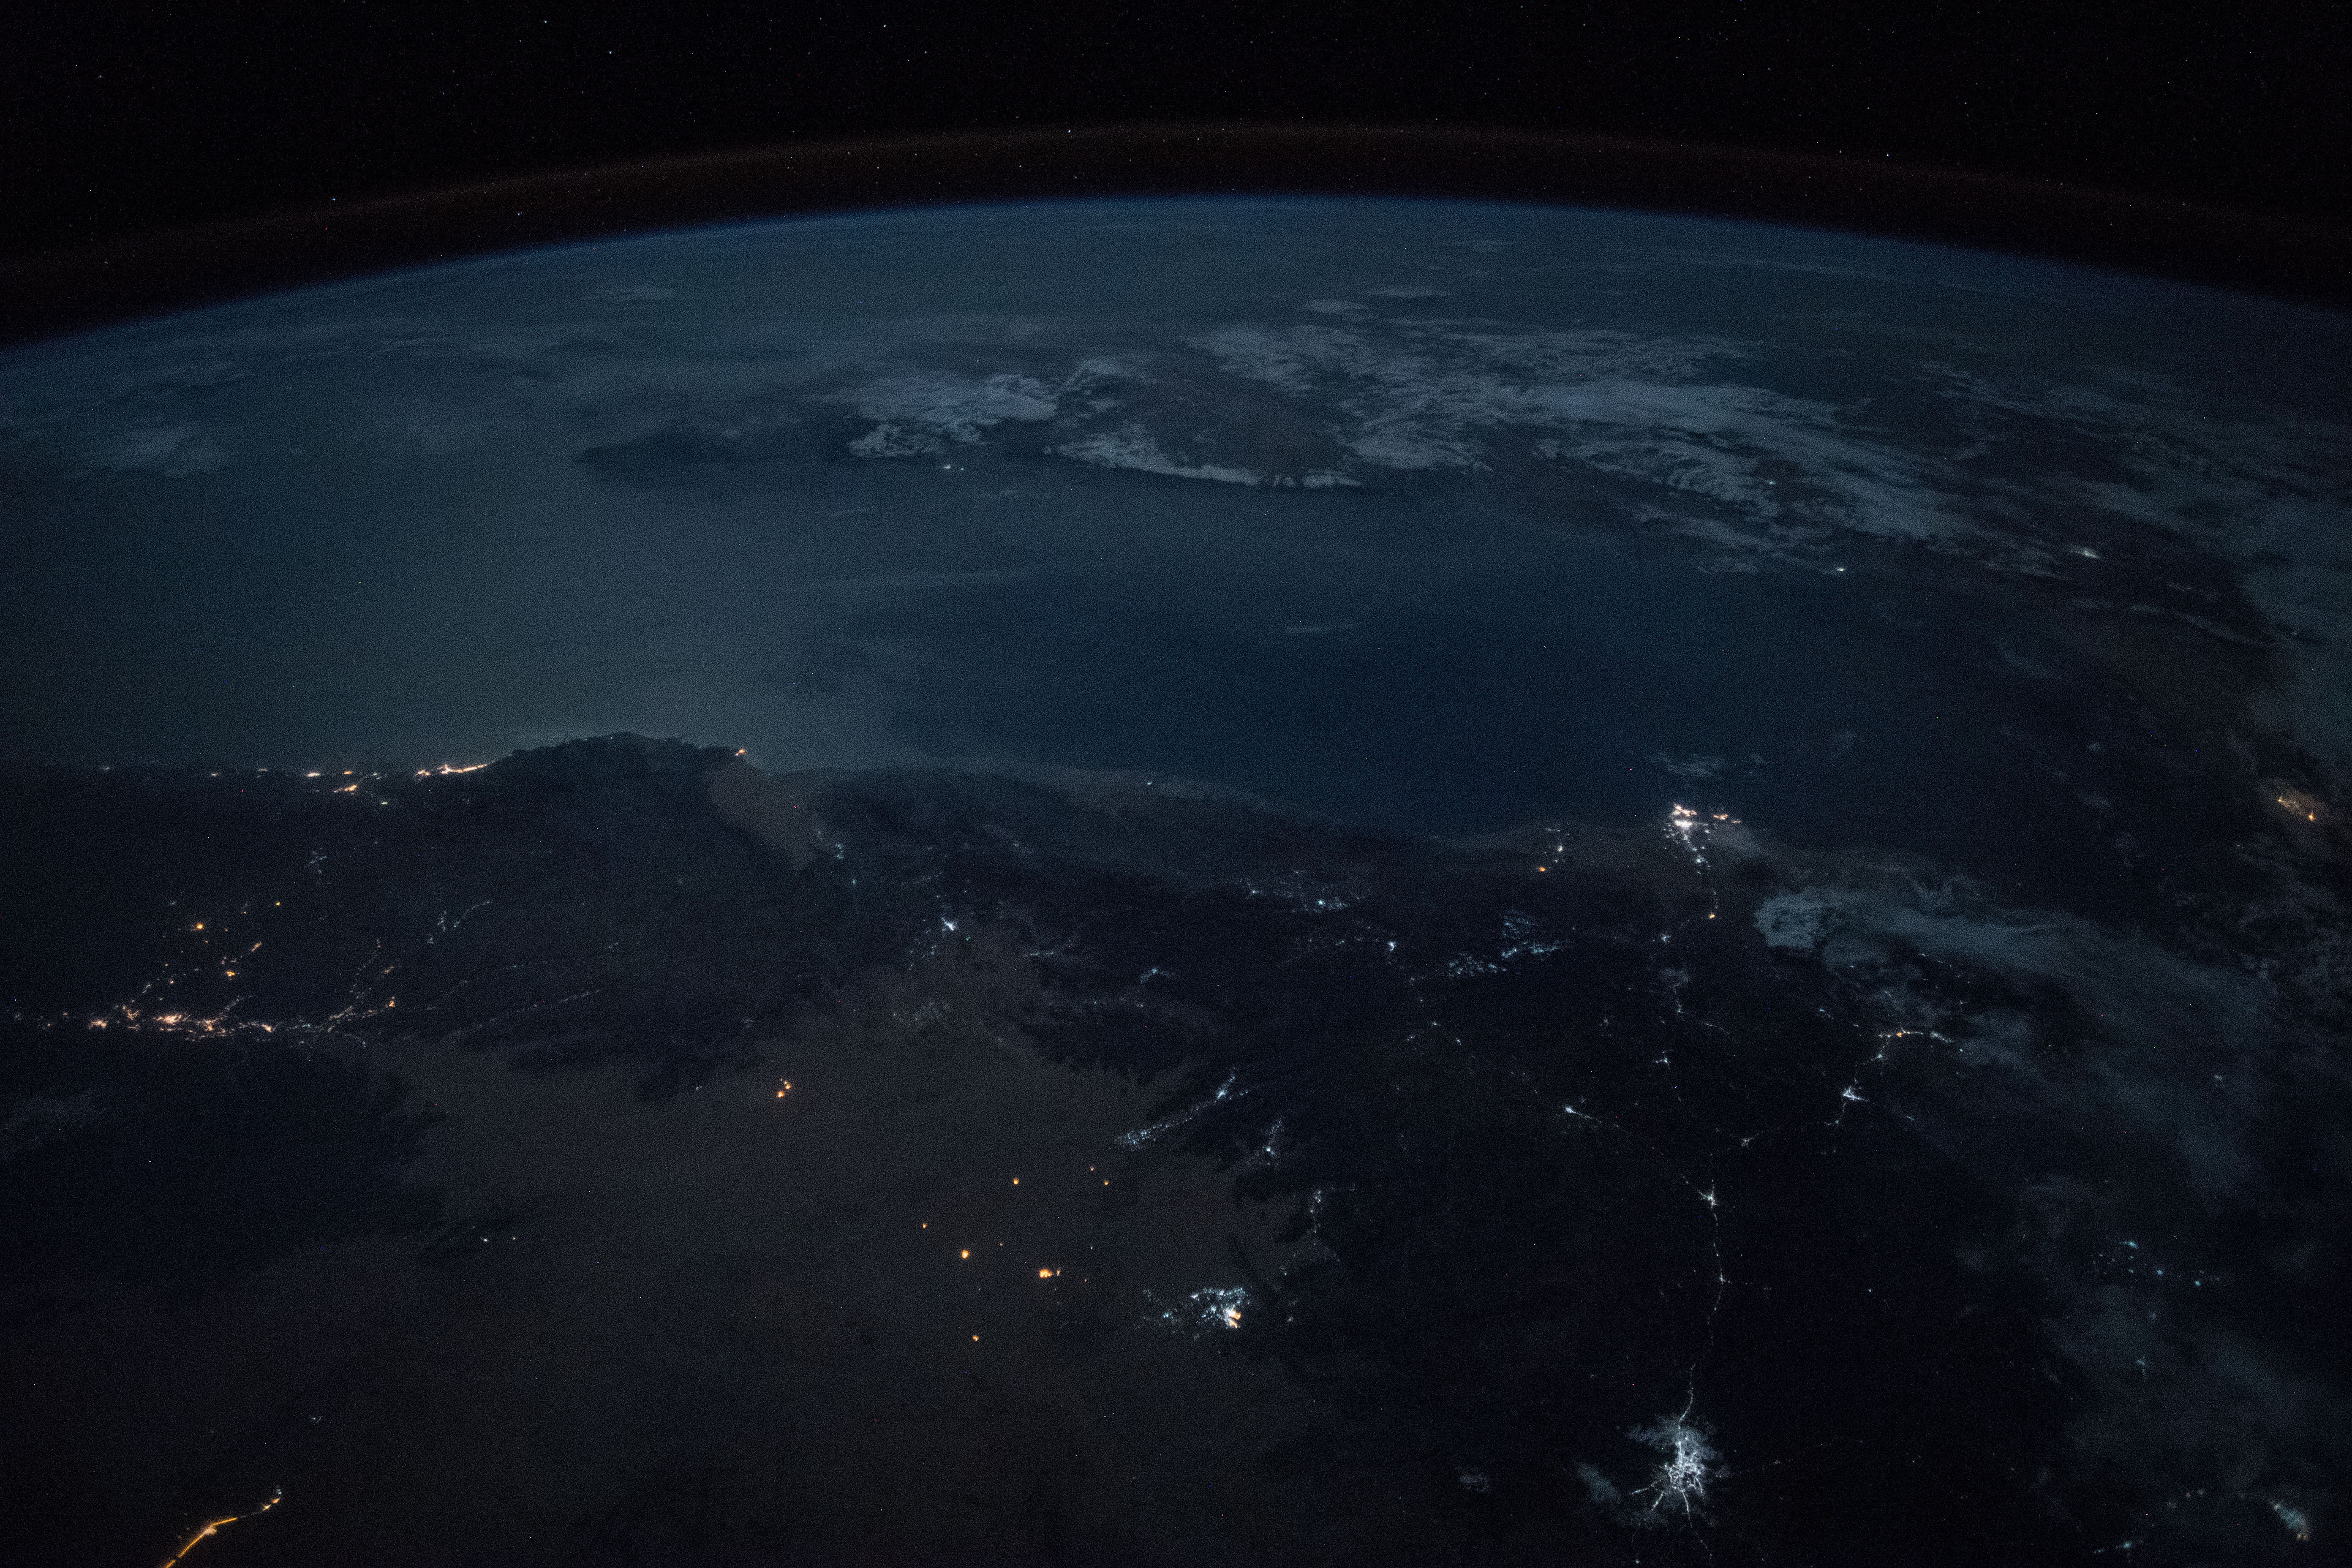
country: YEMEN
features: HADHRAMAUT MOUNTAINS, AL MUKALLA, OGO MOUNTAINS, NIGHT, EARTH LIMB
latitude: 13.4
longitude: 46.7
